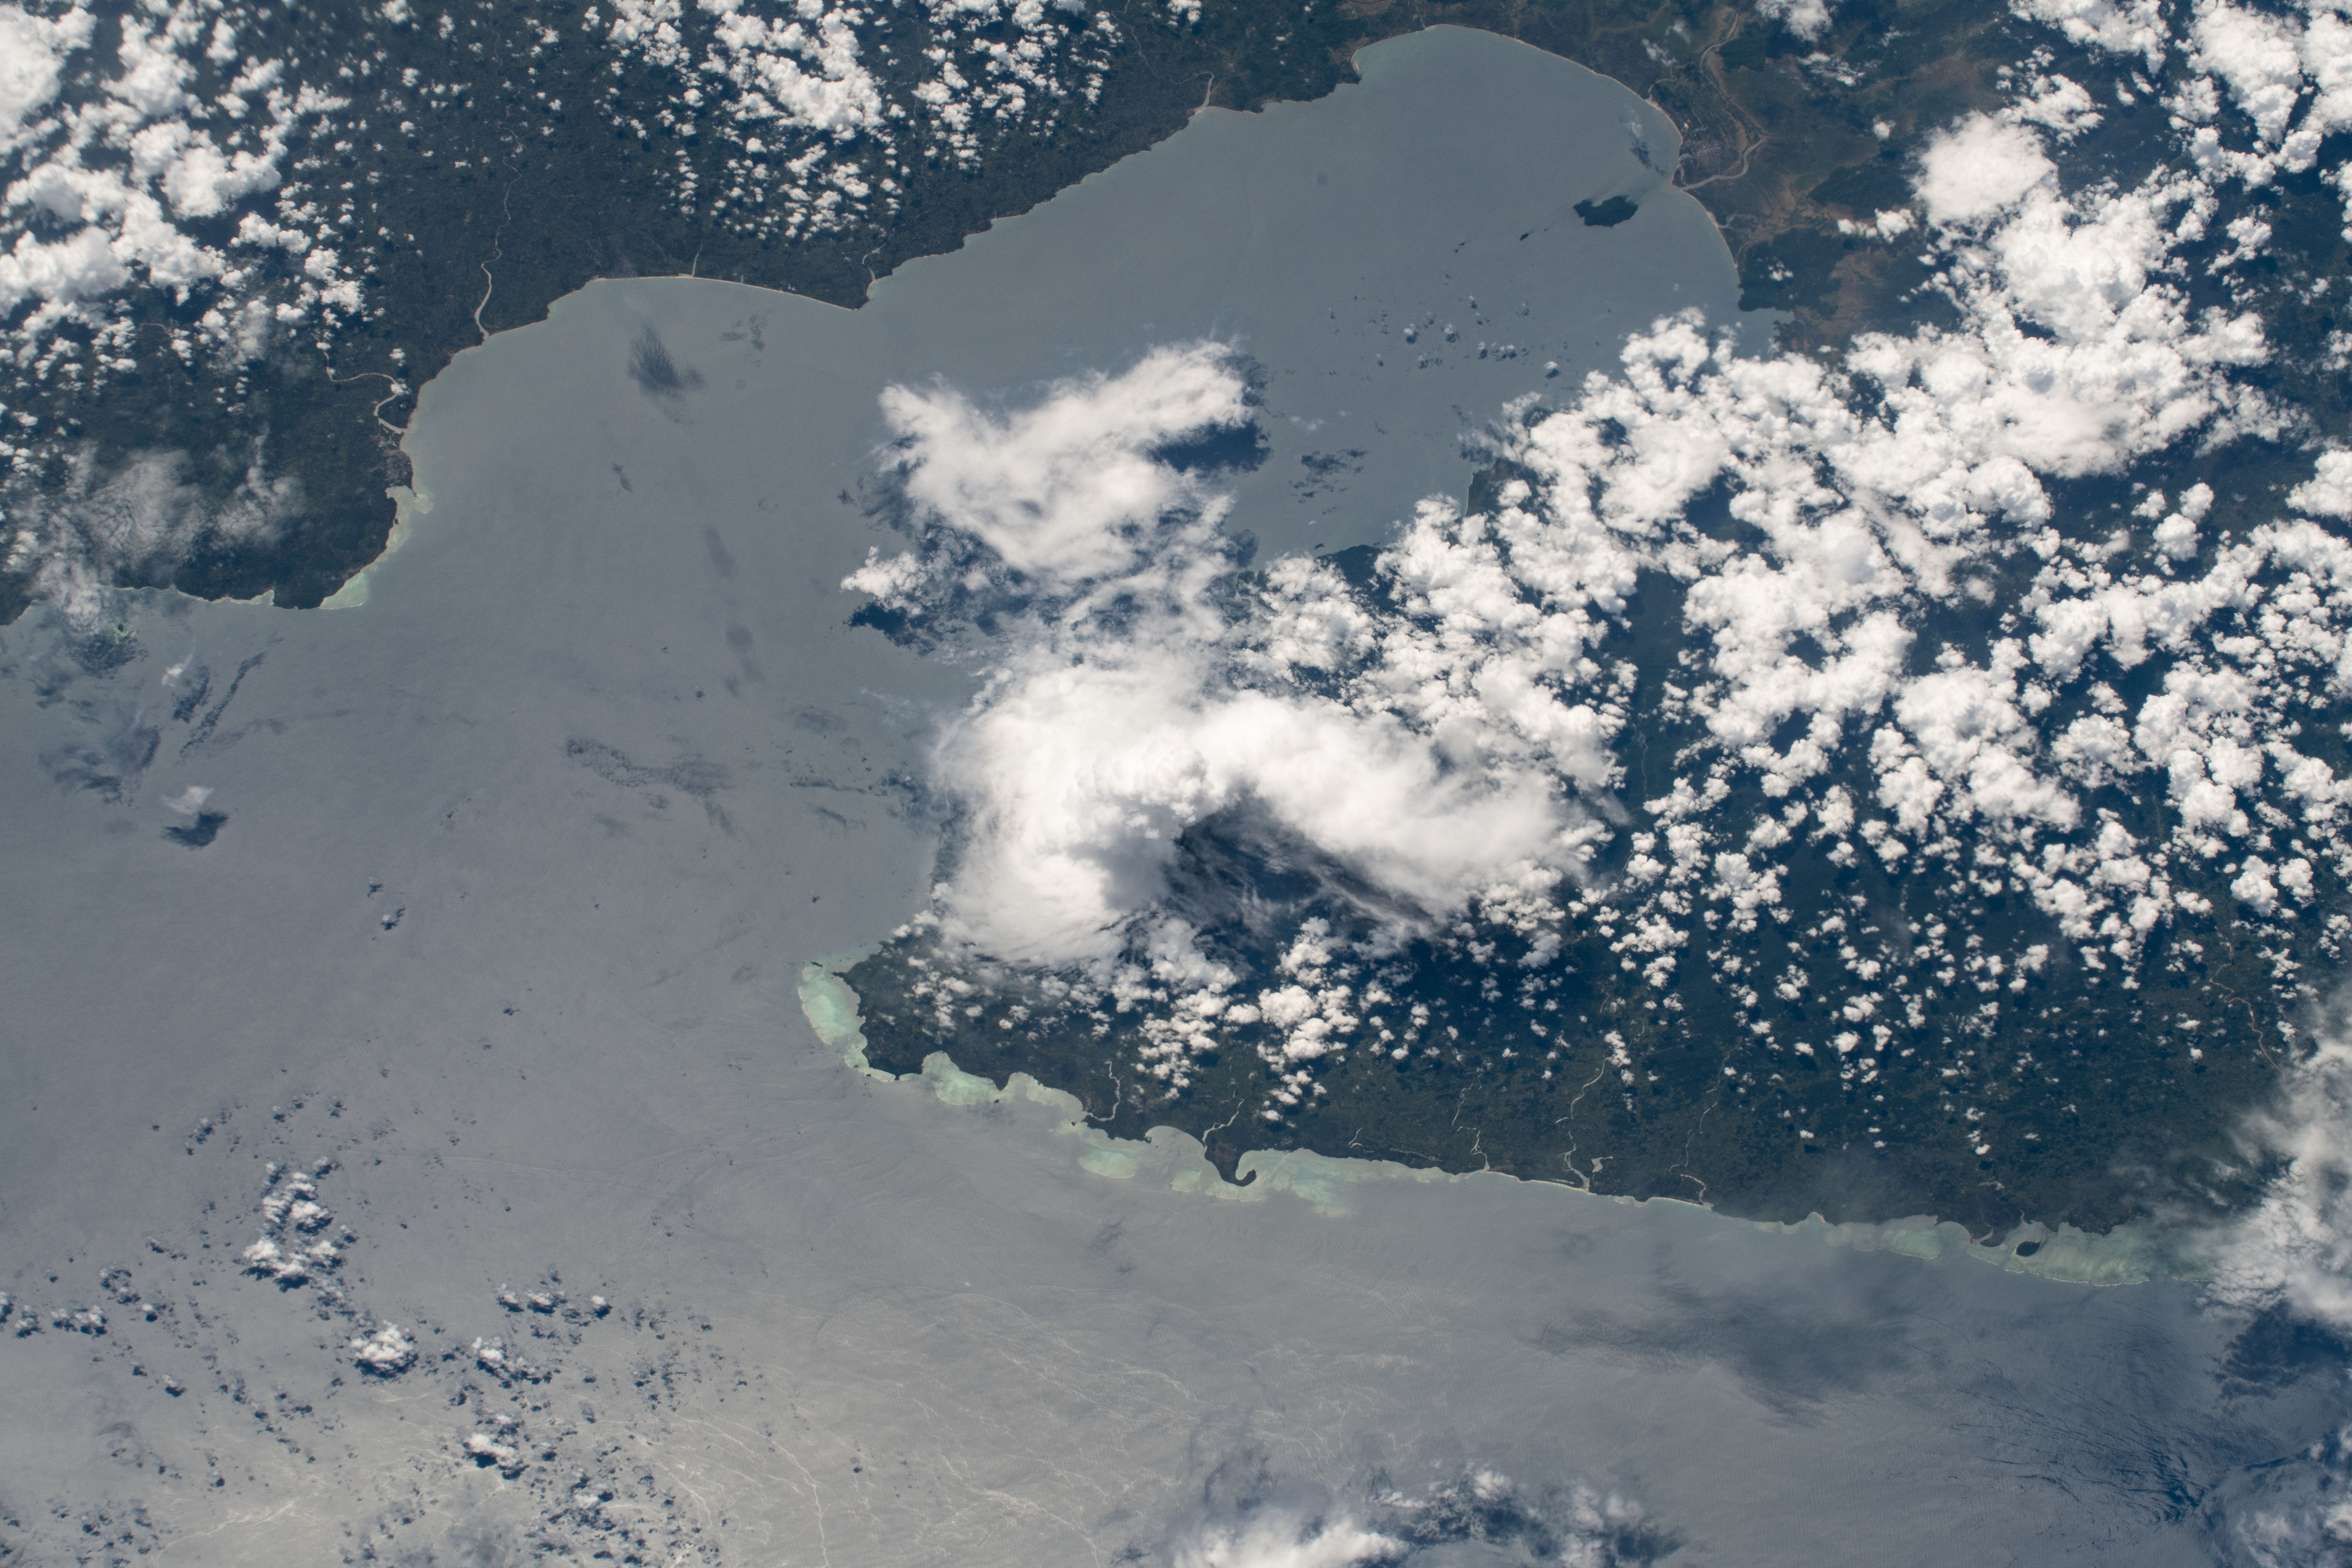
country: MADAGASCAR
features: HELODRANO ANTONGILA BAY, MASOLOA NATIONAL PARK
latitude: -15.7
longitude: 50.0
